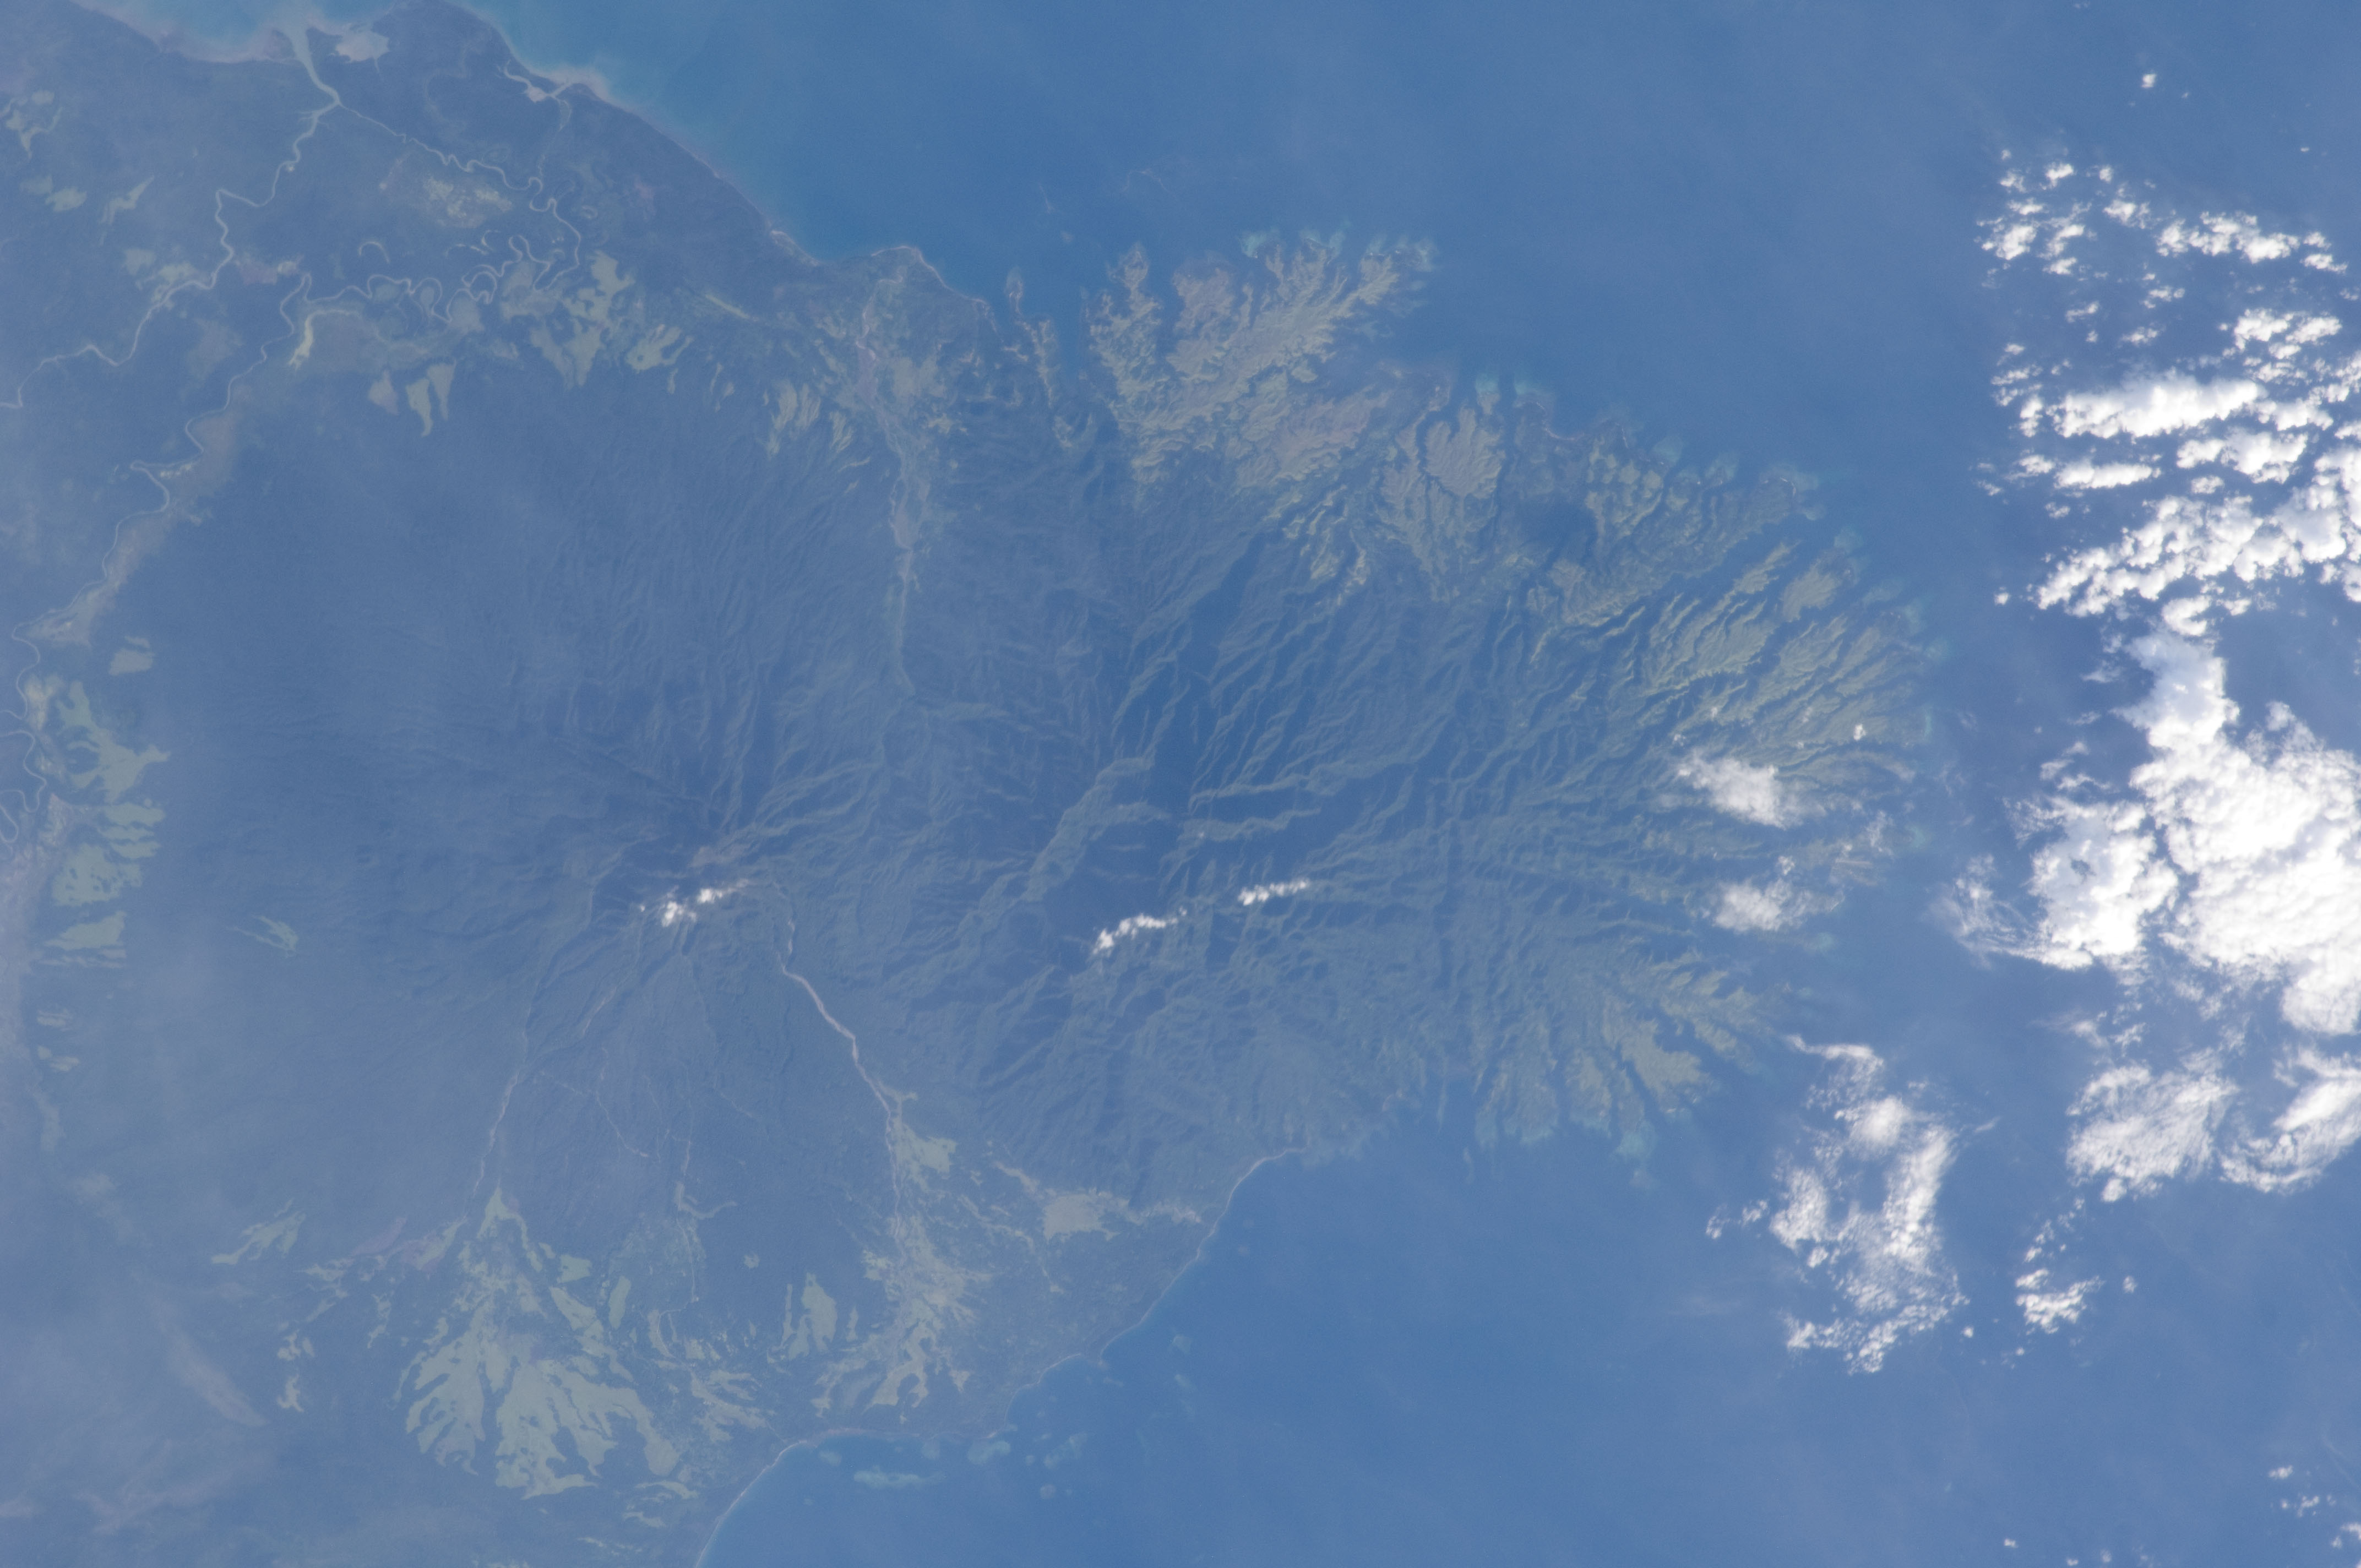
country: PAPUA NEW GUINEA
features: MOUNT VICTORY, CAPE NELSON, MUSA RIVER, FOREST, SOLOMON SEA
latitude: -9.2
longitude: 149.1
